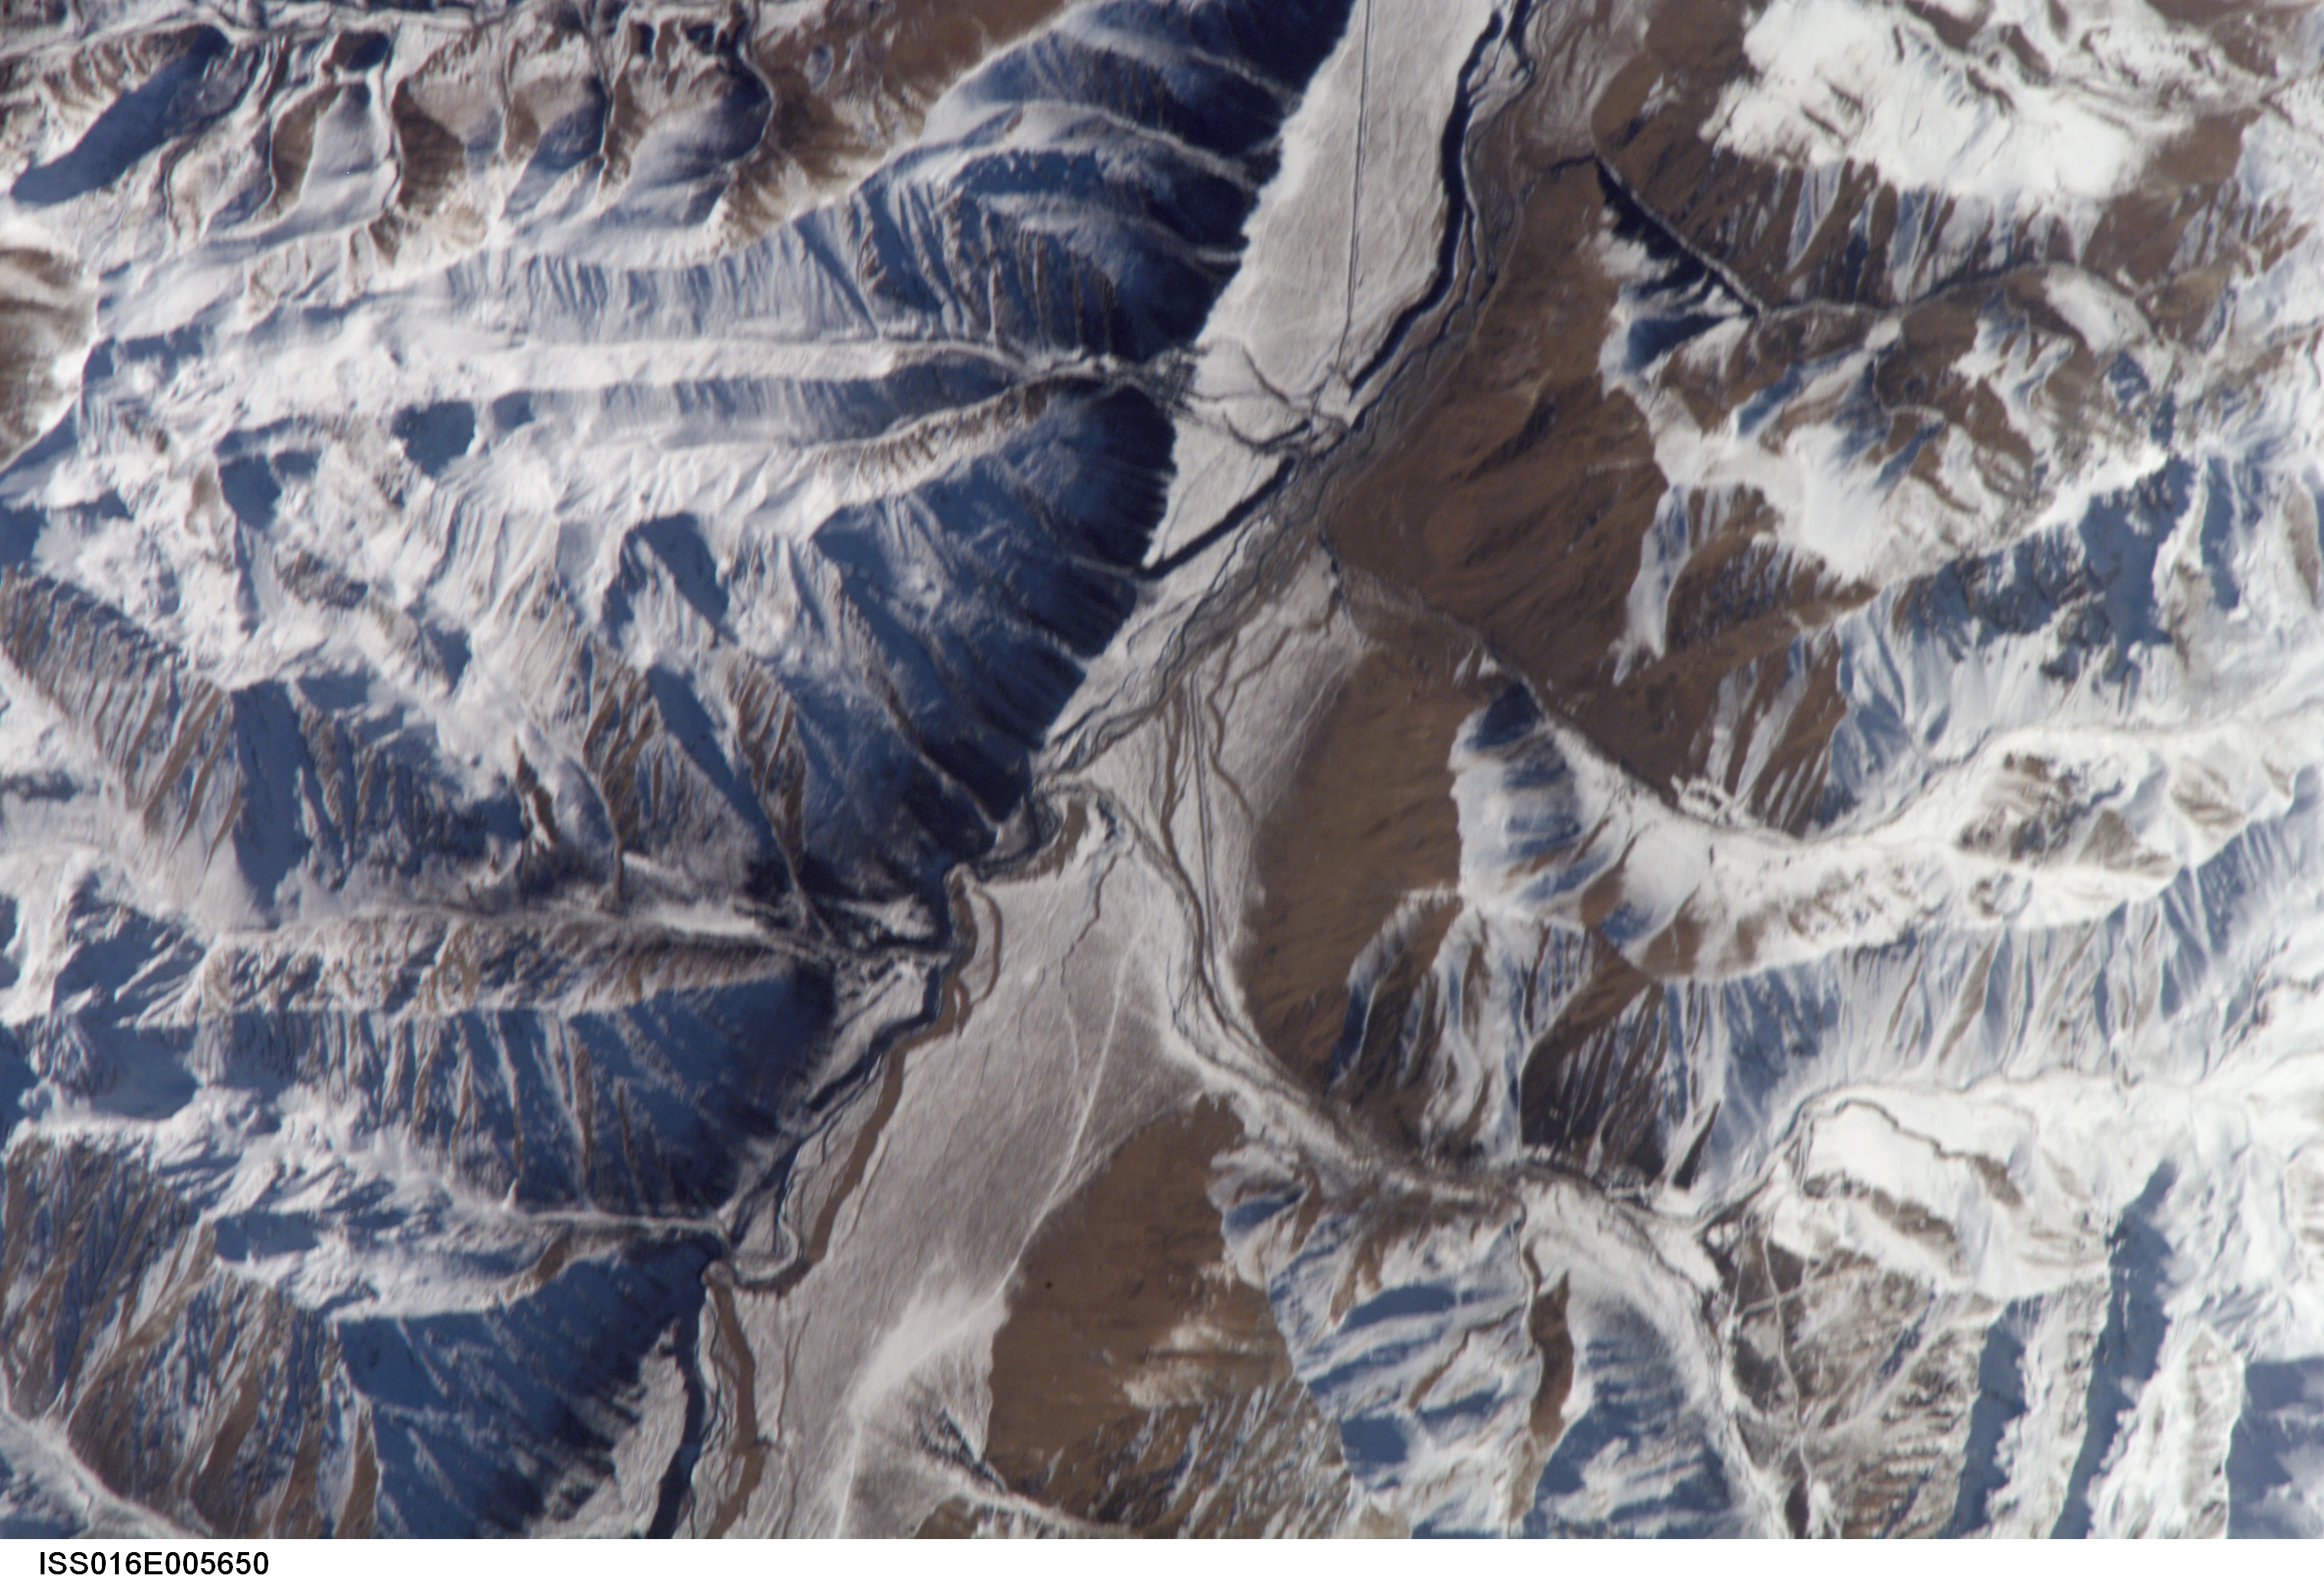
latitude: 43.6
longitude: 84.4
